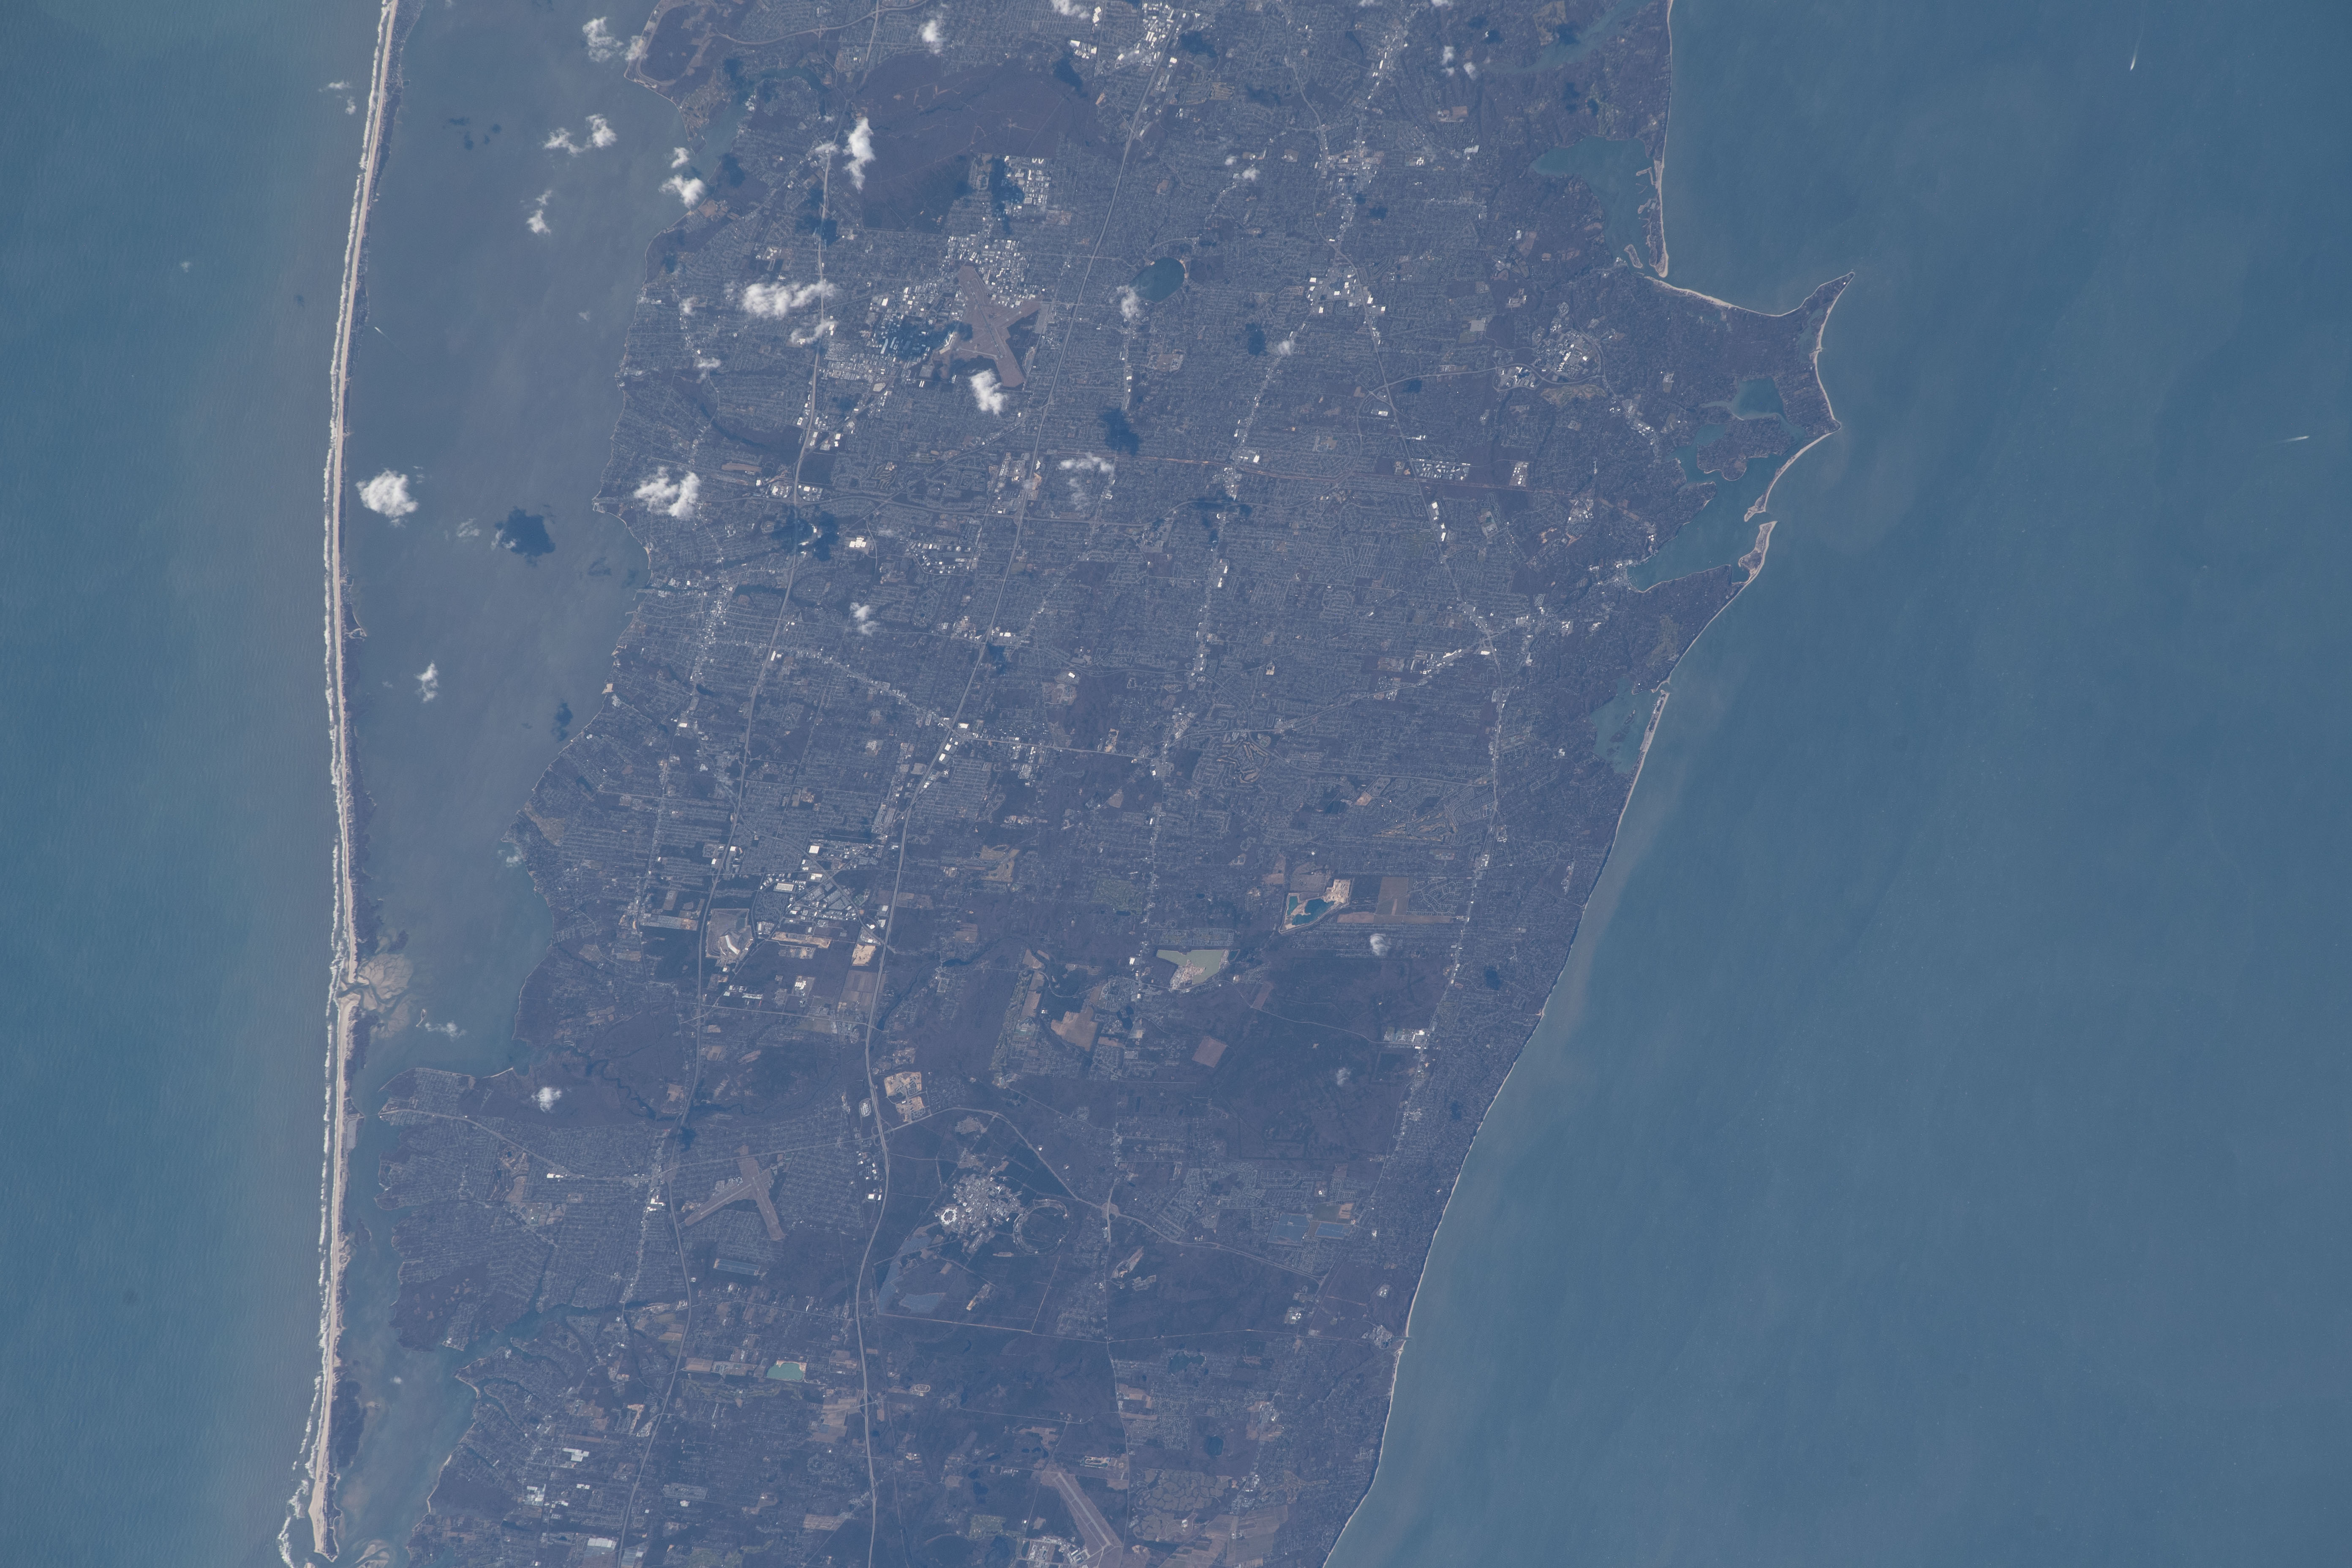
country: USA-NEW YORK
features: FIRE ISLAND NATIONAL SEASHORE
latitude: 40.9
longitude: -73.0
